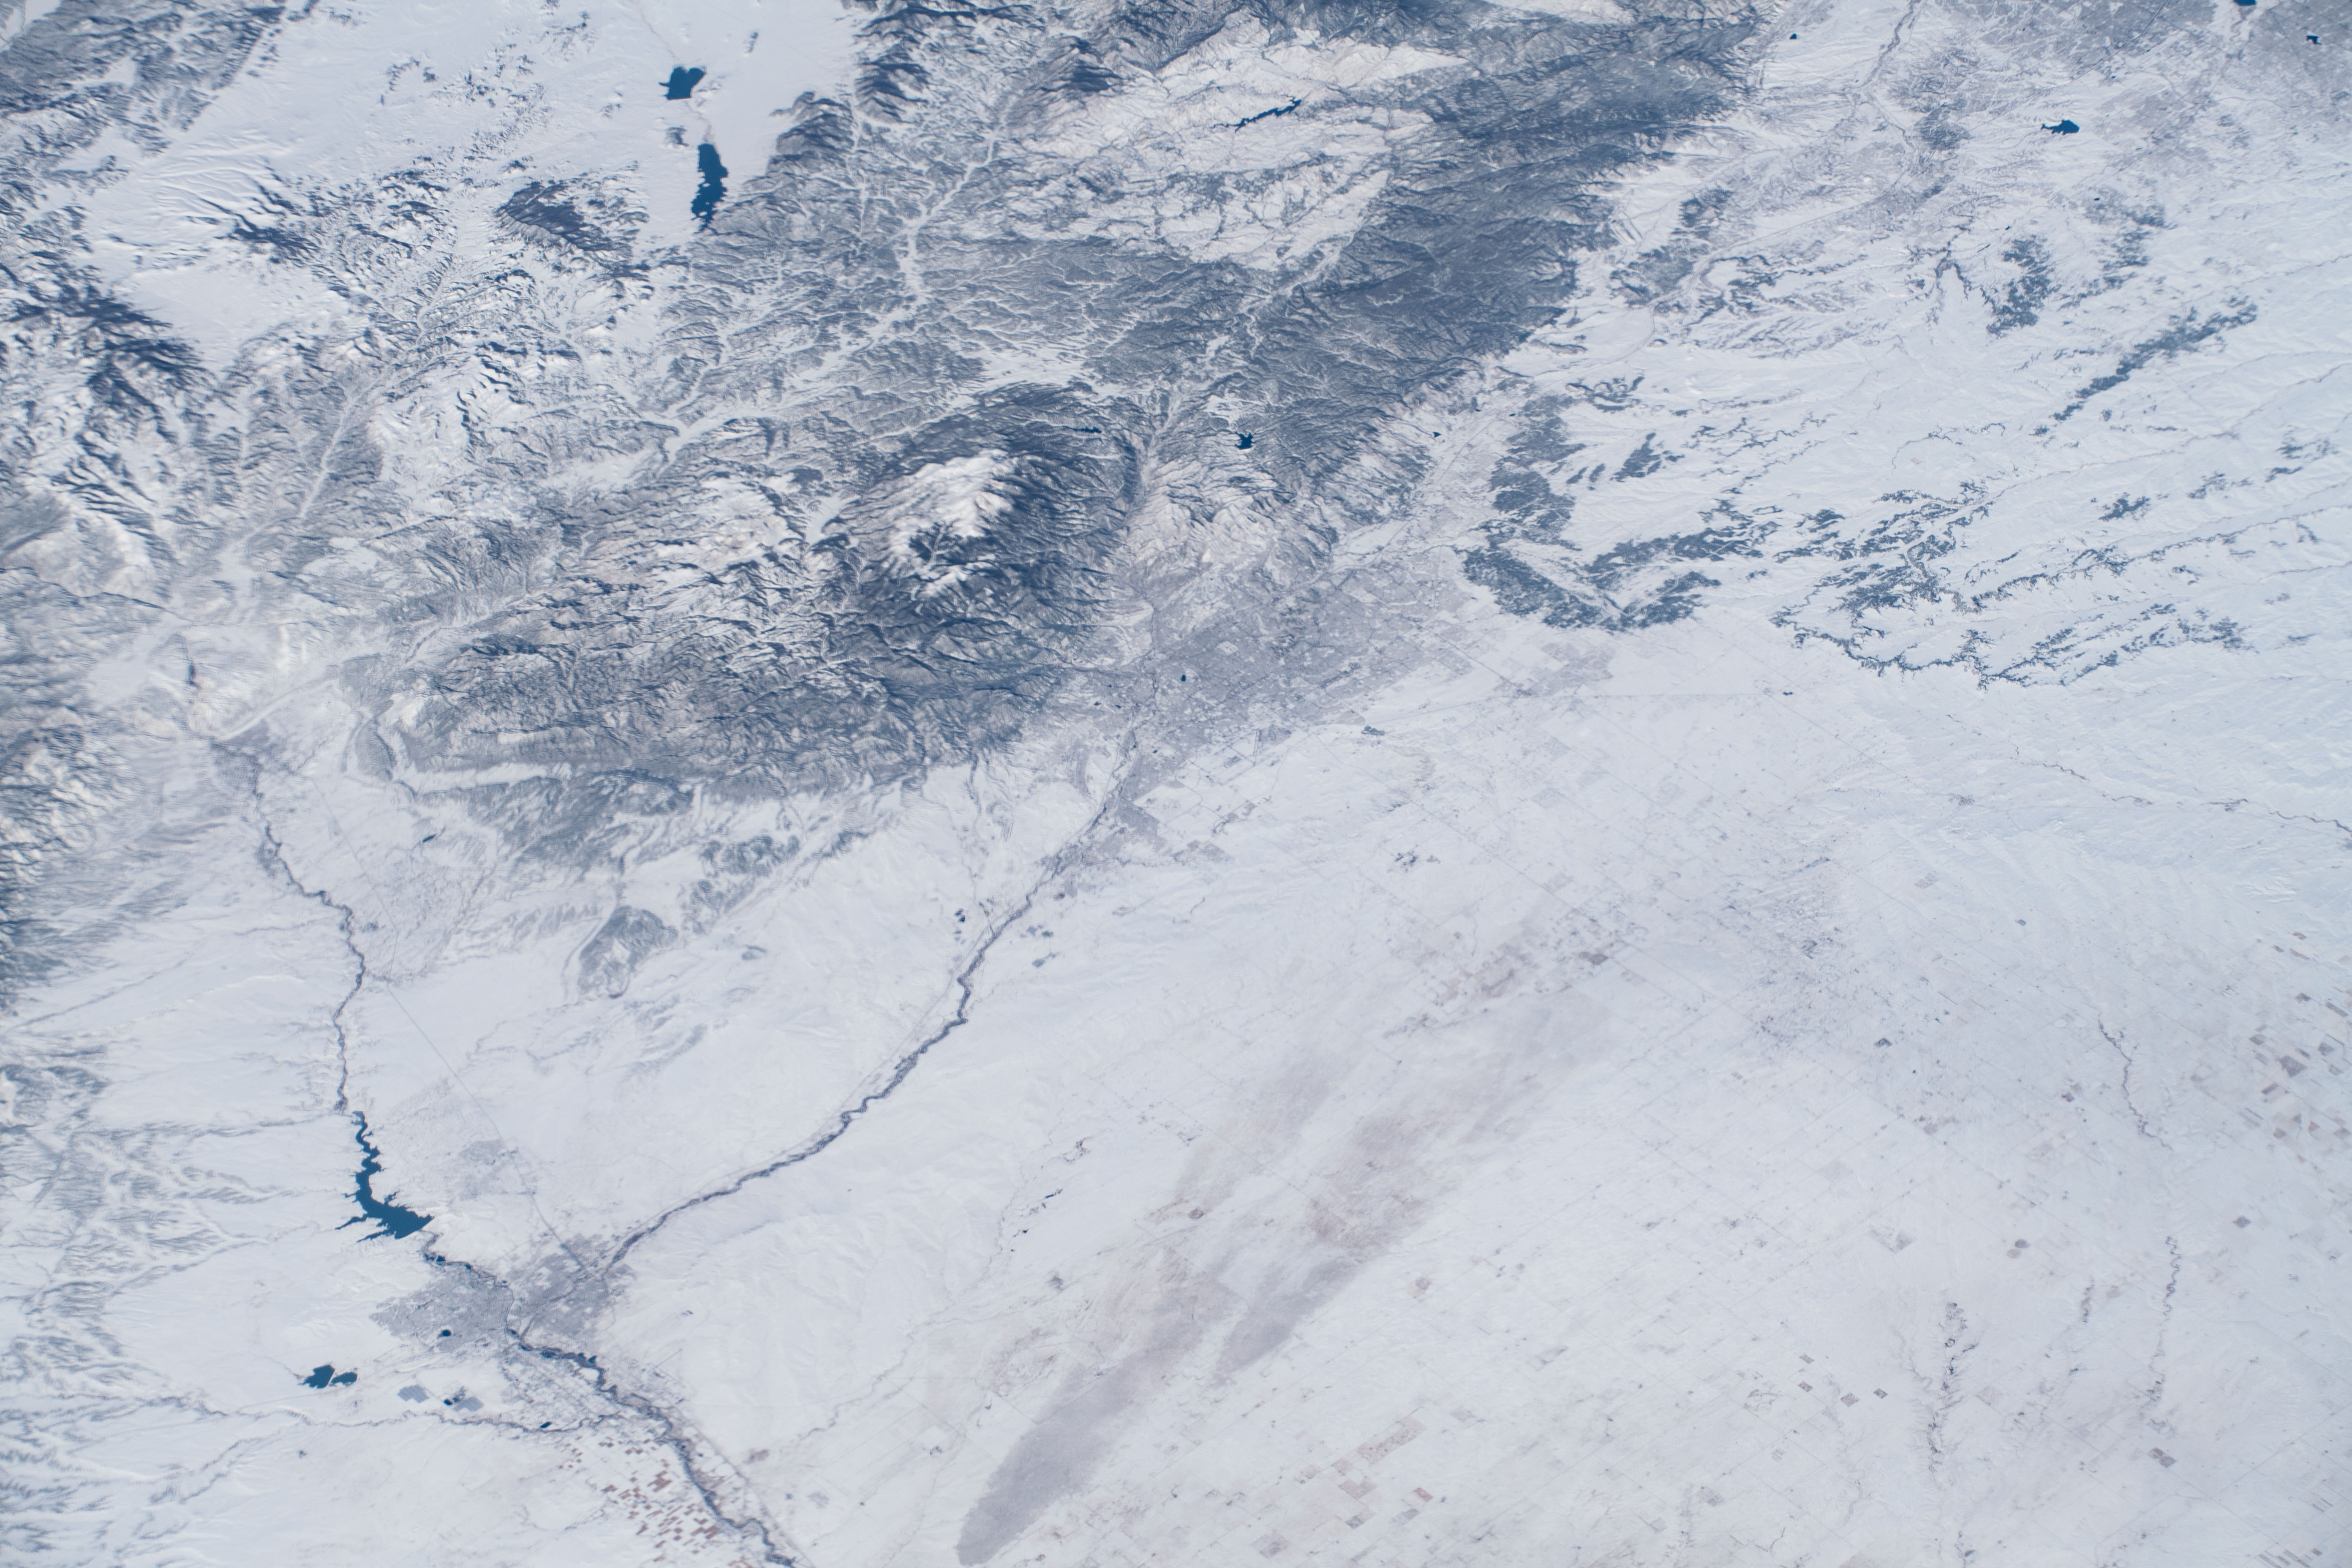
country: USA-COLORADO
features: FORT CARSON, SNOW, COLORADO SPRINGS, PIKES PEAK, ARKANSAS RIVER
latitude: 38.7
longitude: -104.6
